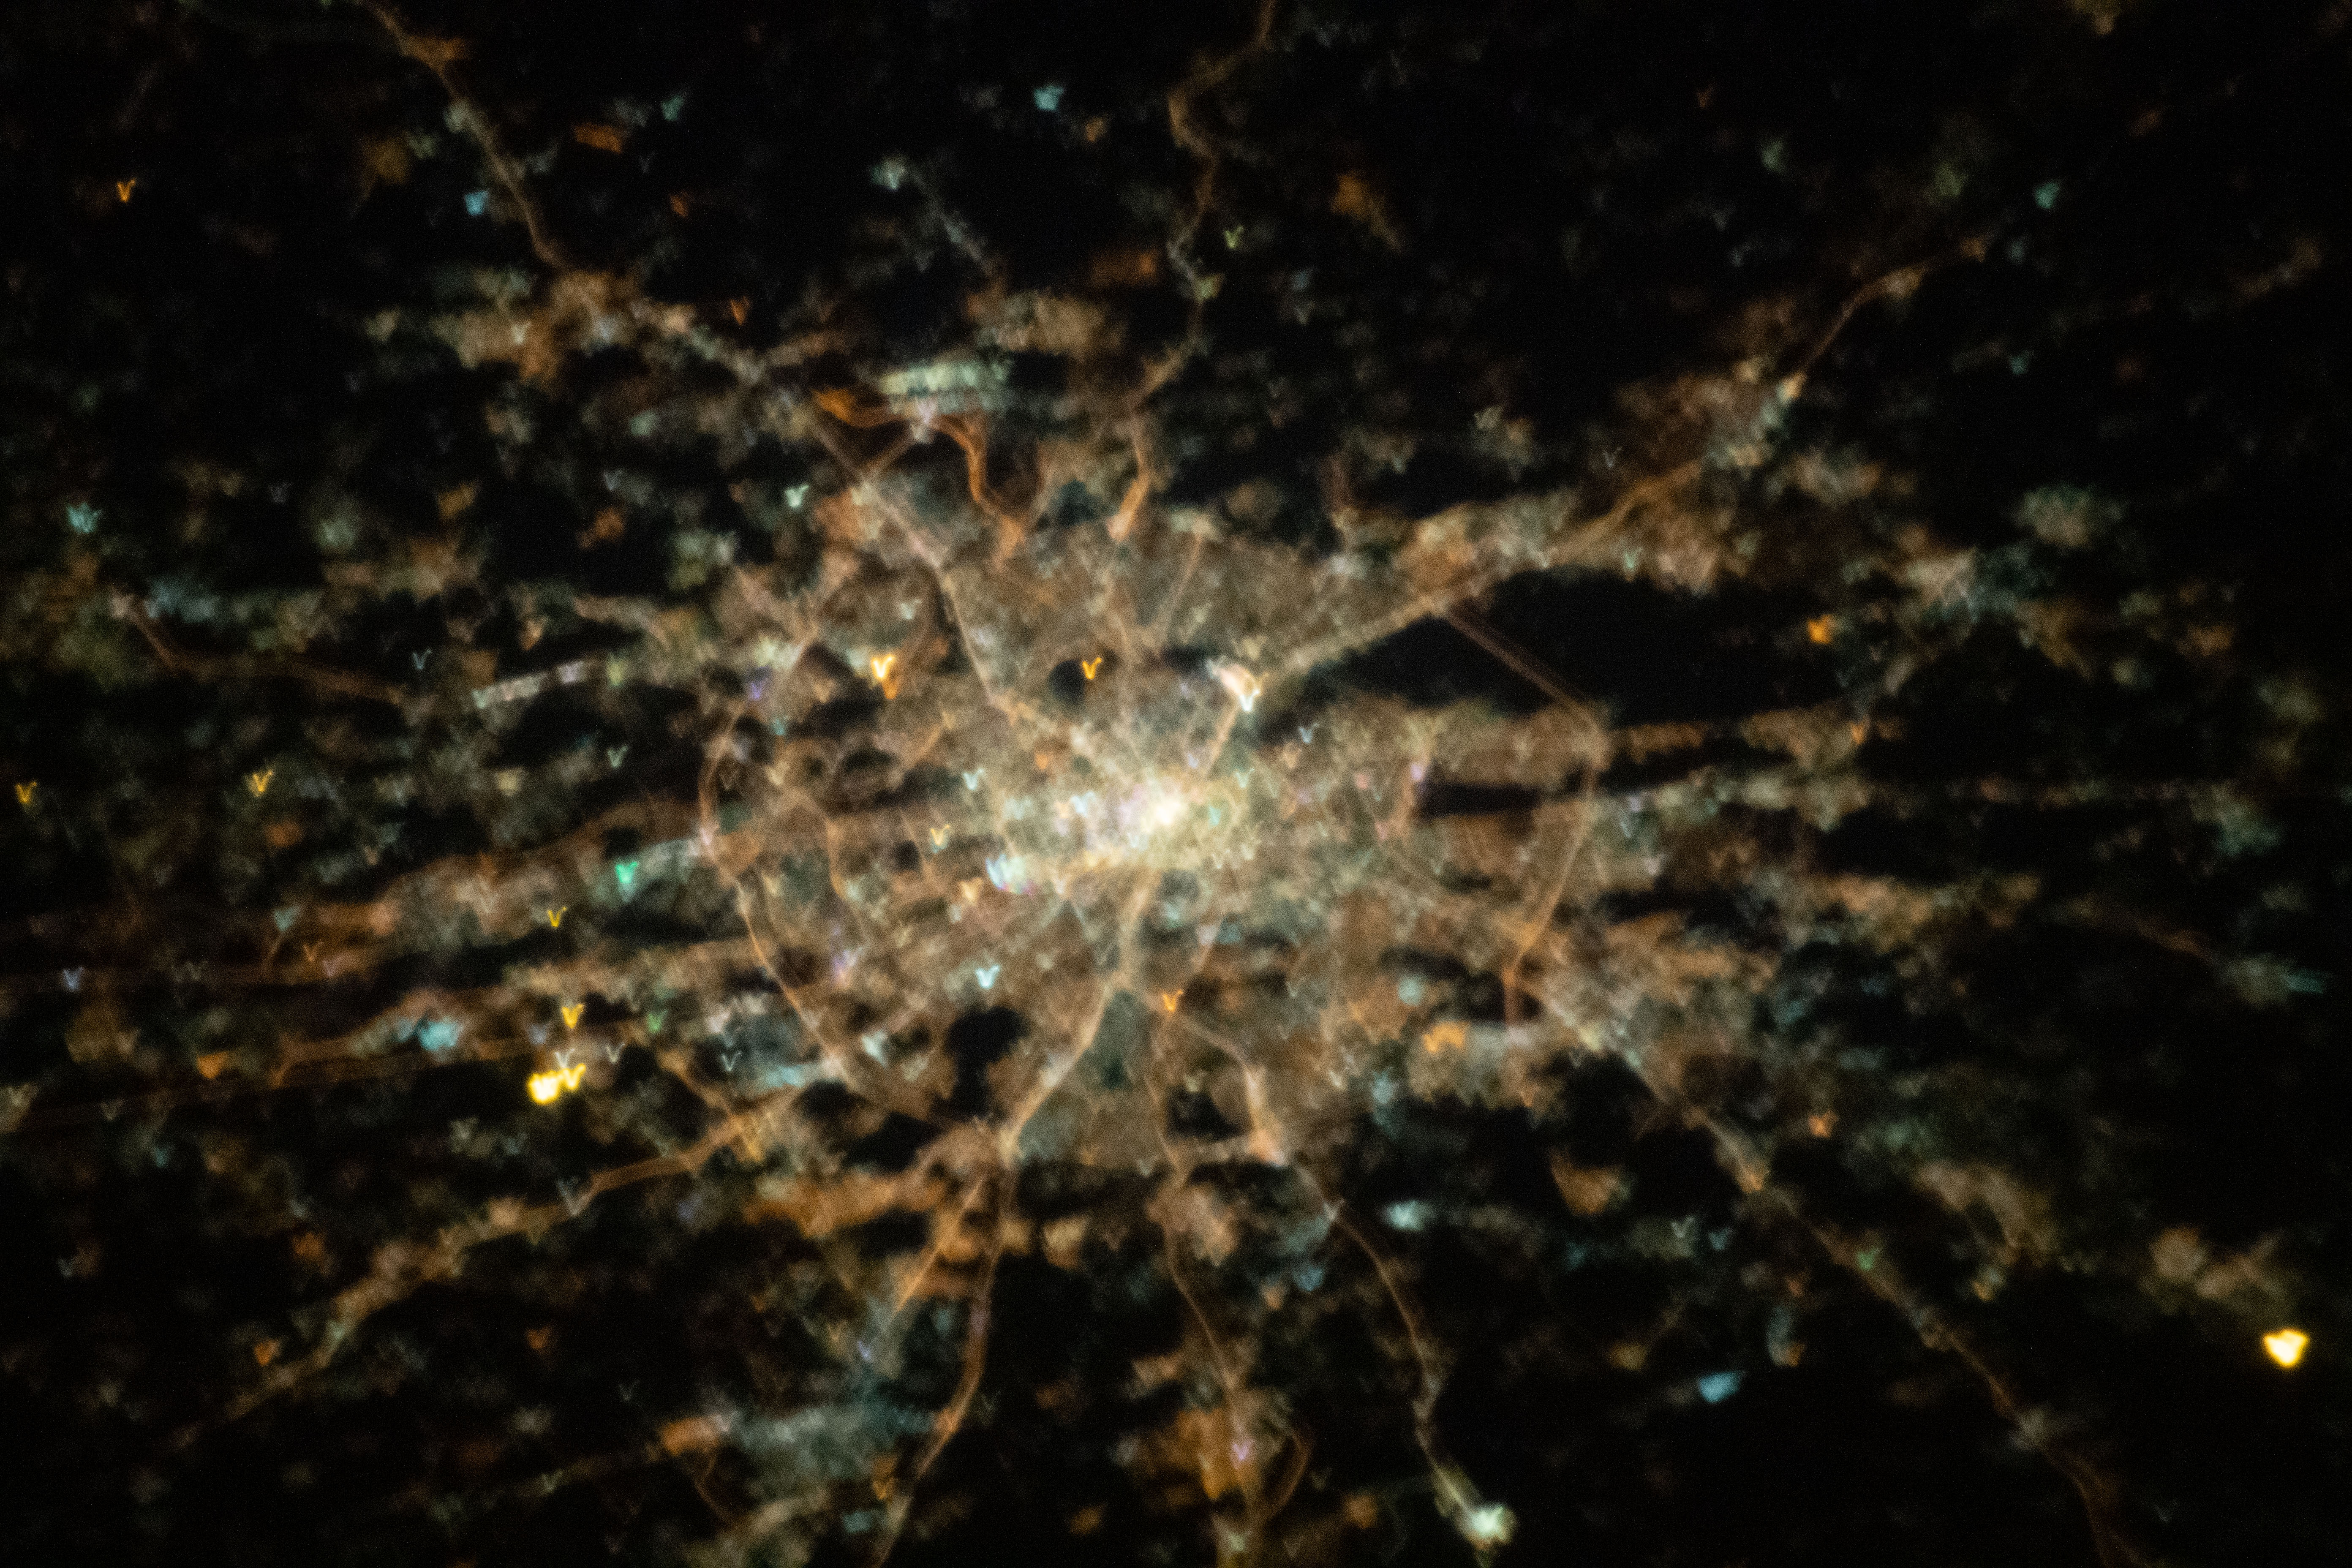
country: RUSSIAN FEDERATION
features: MOSCOW
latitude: 55.8
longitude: 37.6
